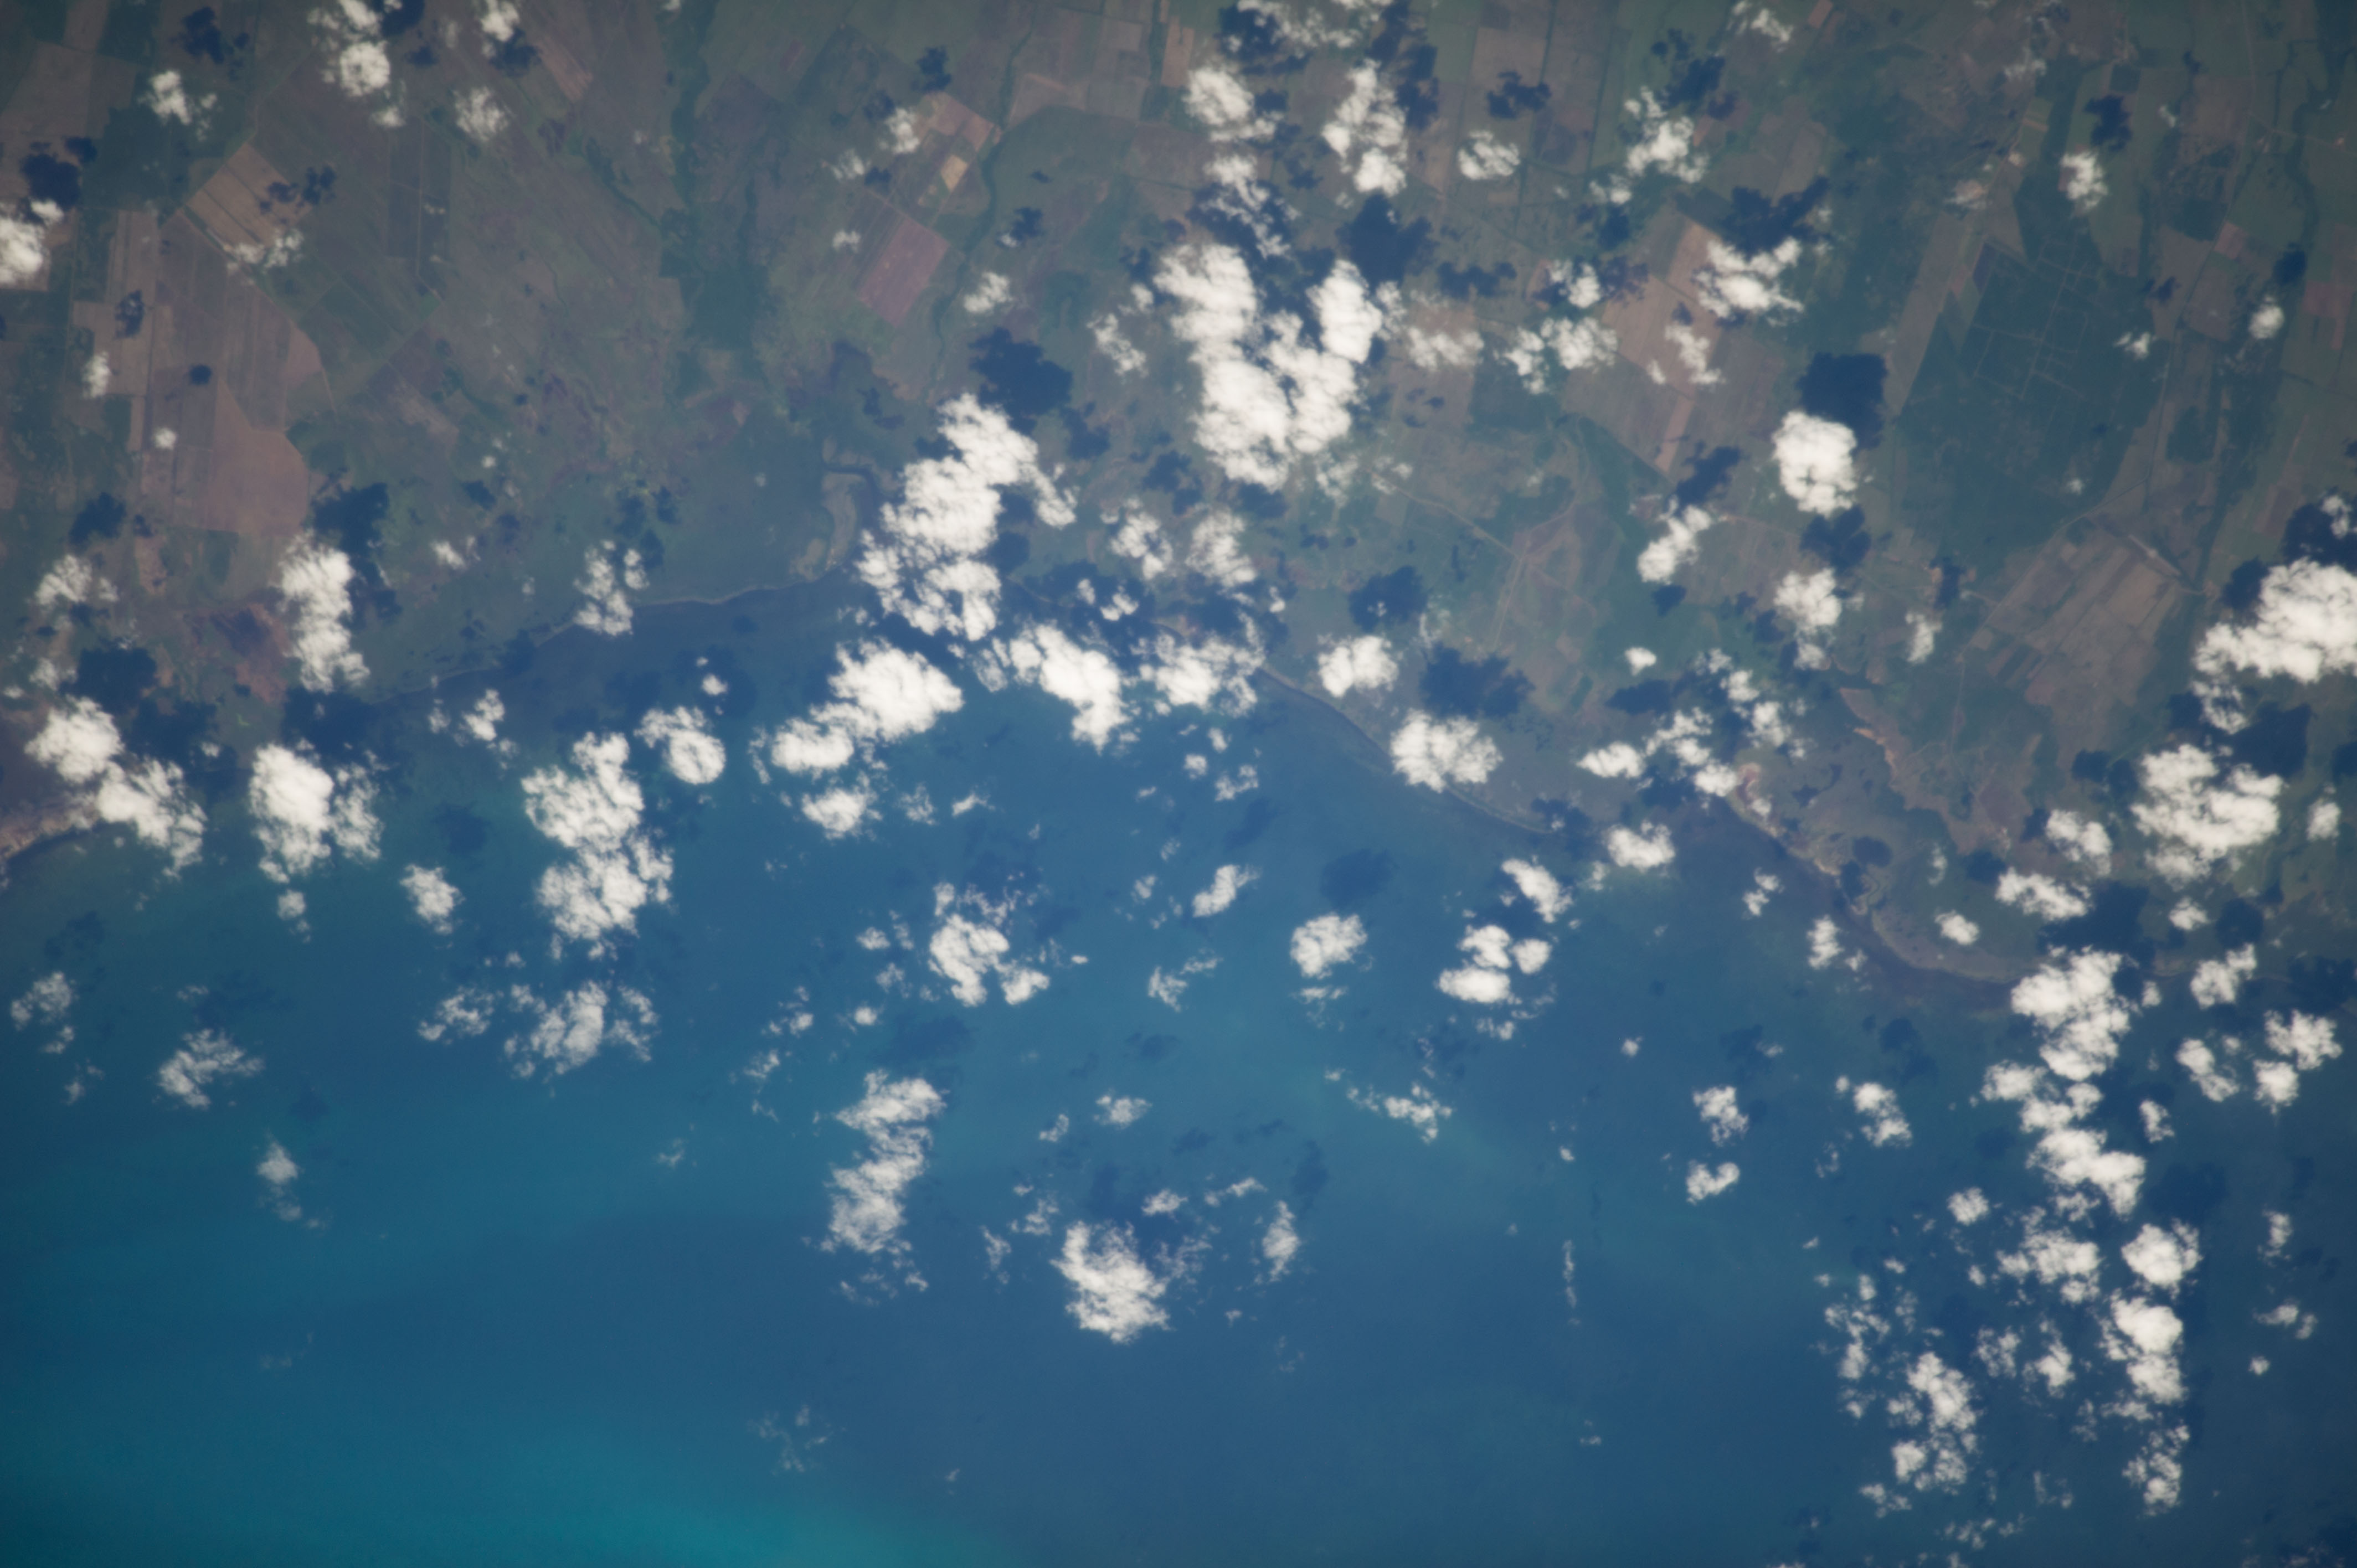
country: CUBA
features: CARIBBEAN S., AGR.
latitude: 22.5
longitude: -83.2
